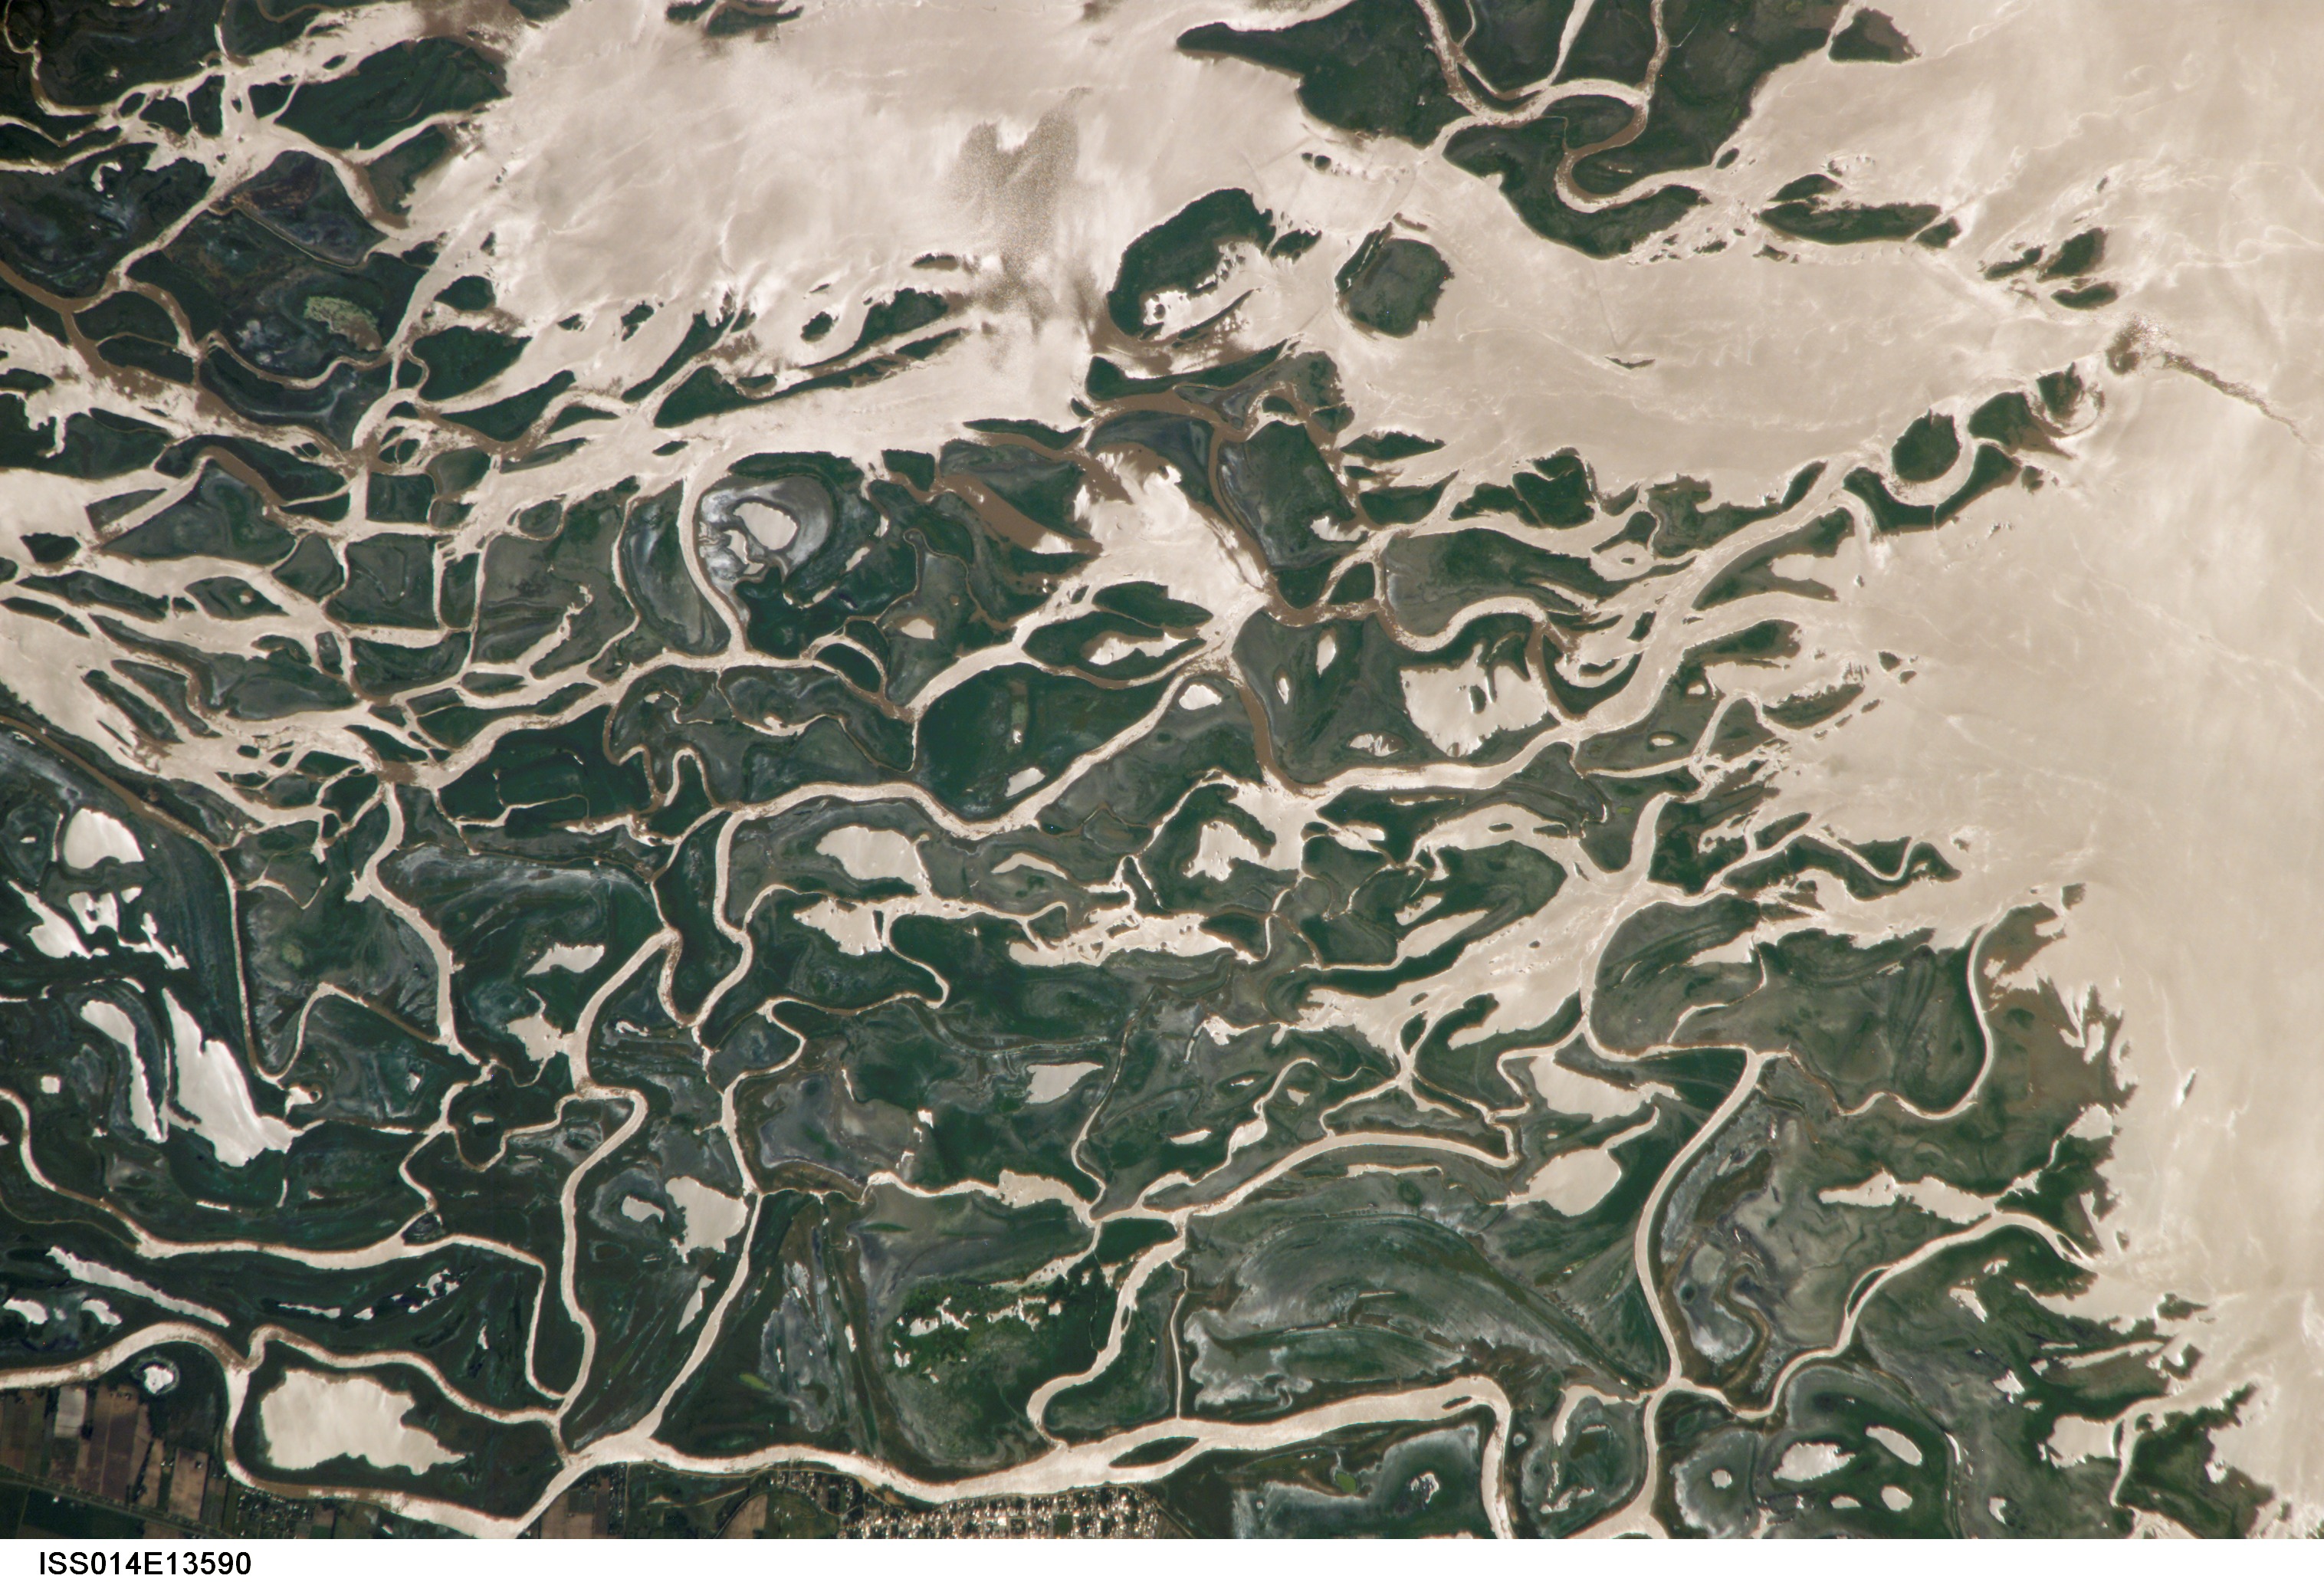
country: ARGENTINA
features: PARANA RIVER, SUNGLINT, CORONDA
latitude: -31.9
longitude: -60.9
